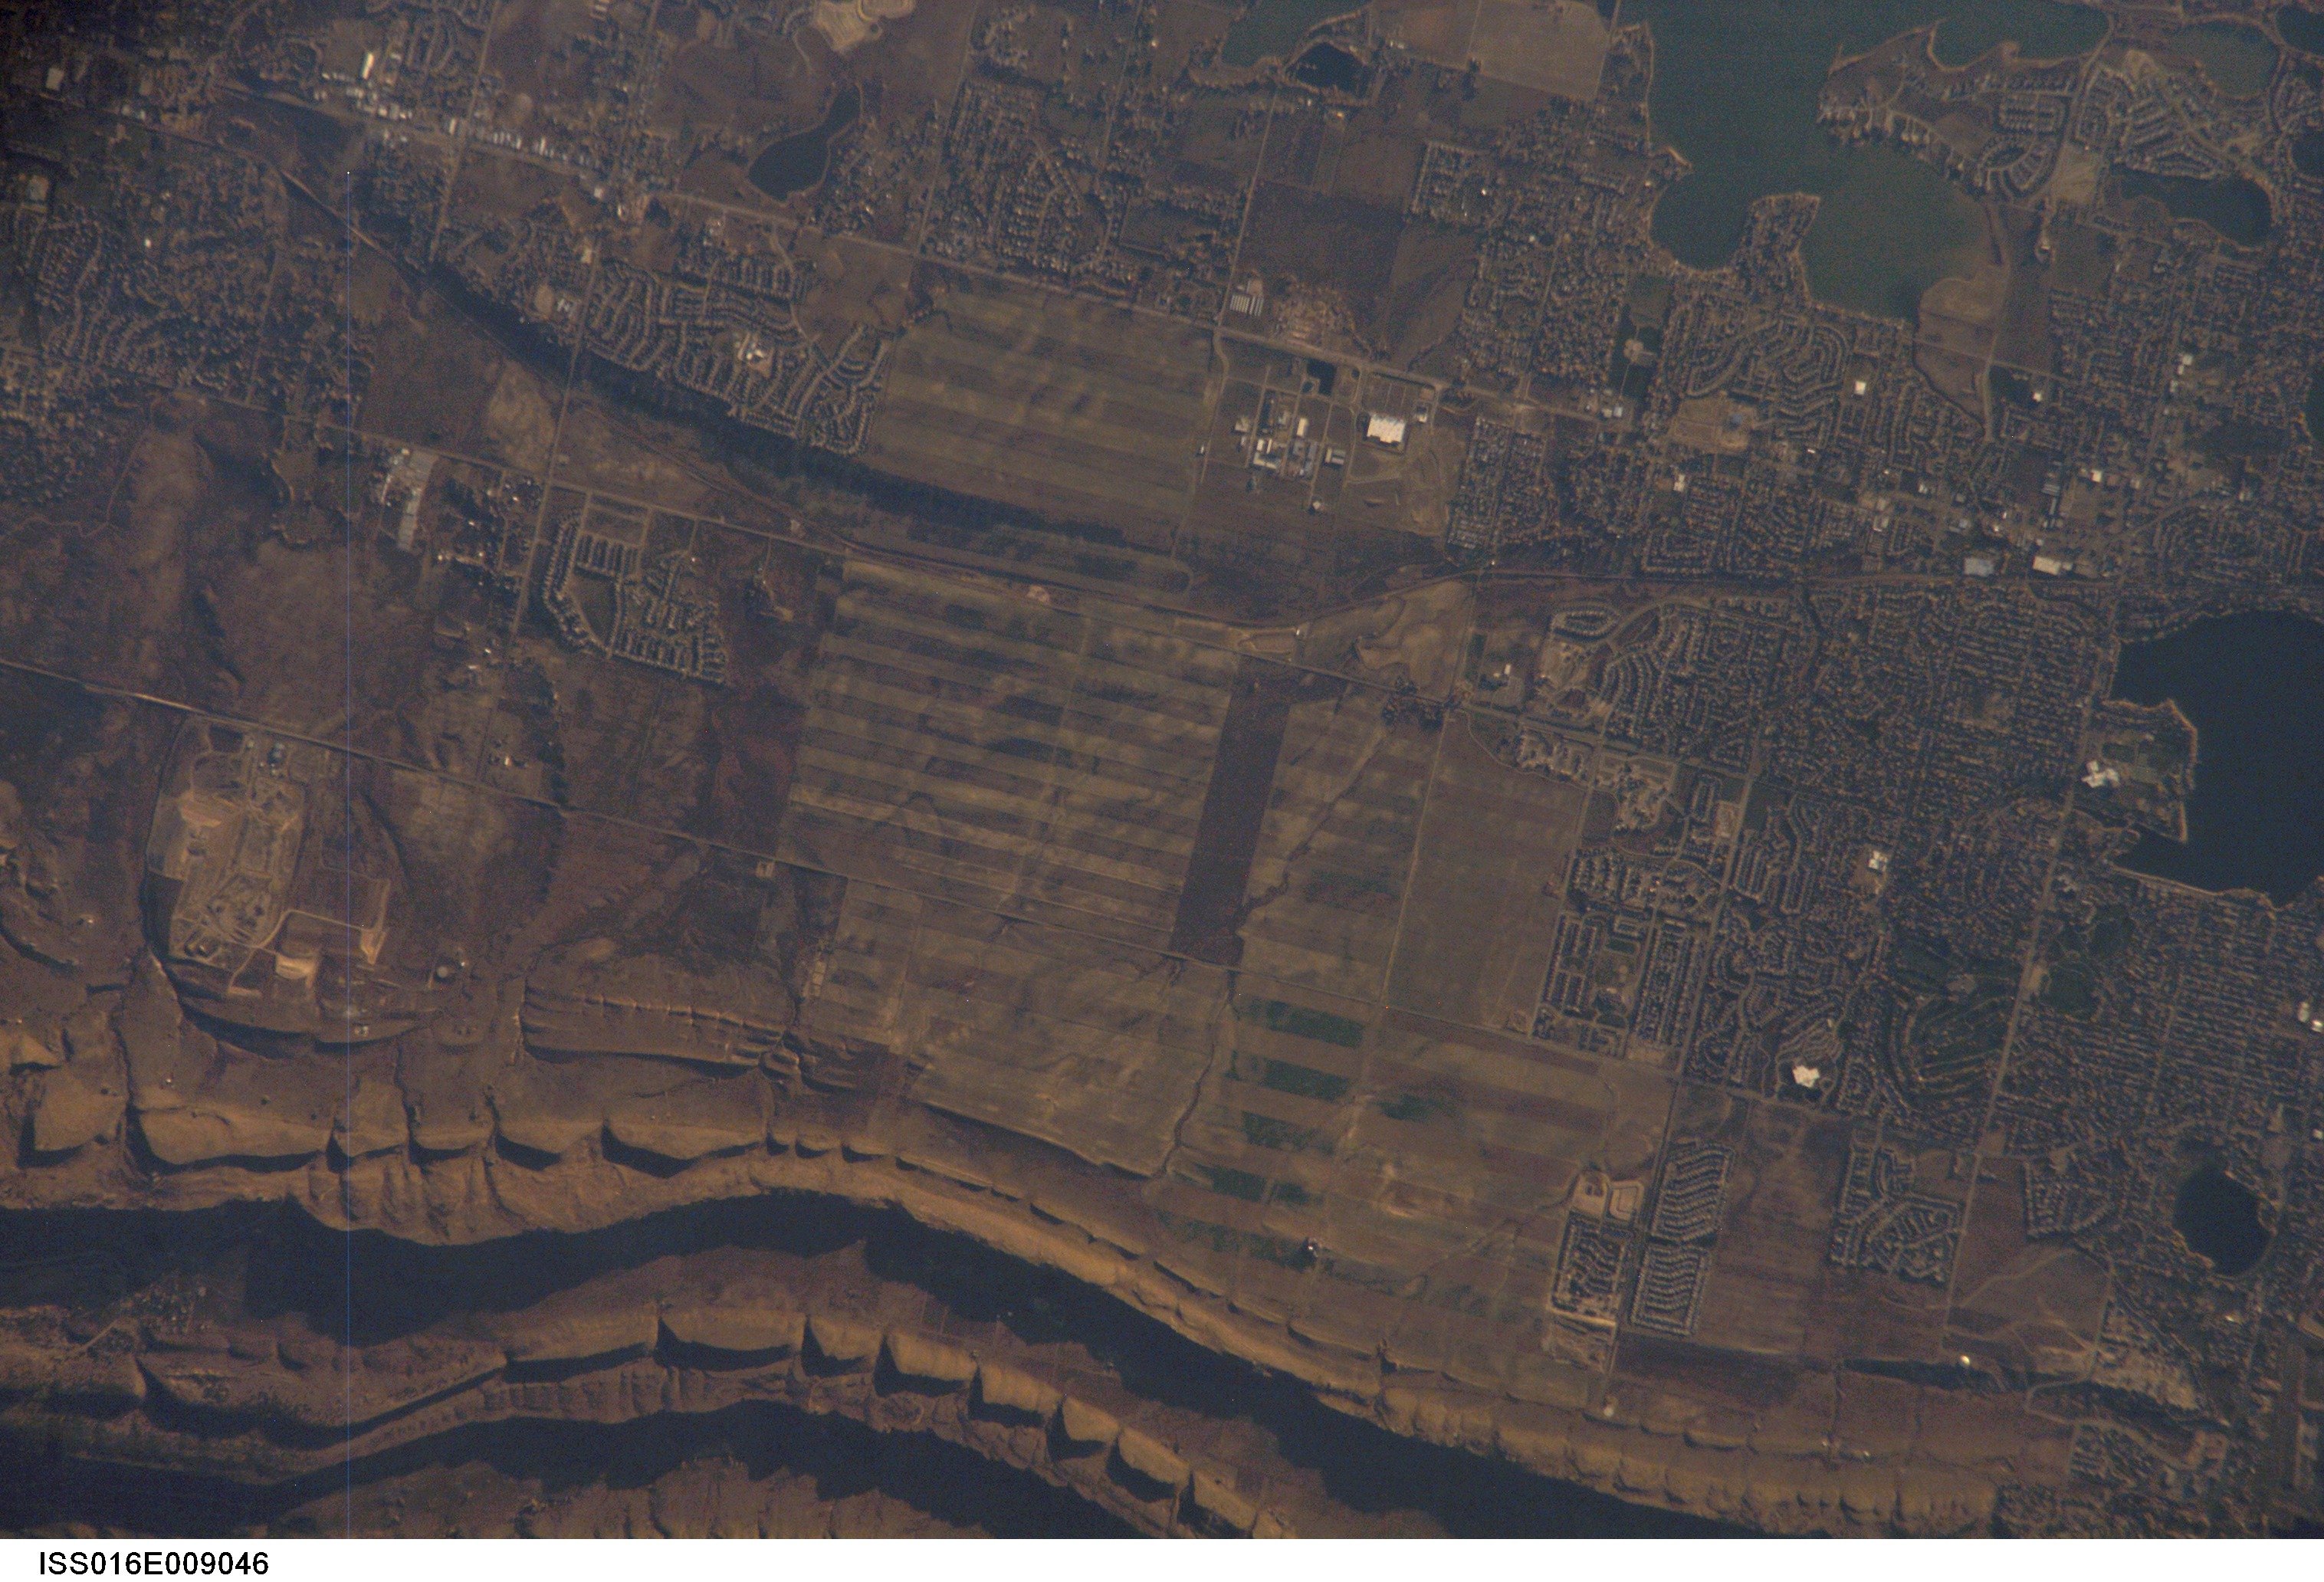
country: USA-COLORADO
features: LOVELAND, HORESHOE L., RIDGES
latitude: 40.5
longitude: -105.1
